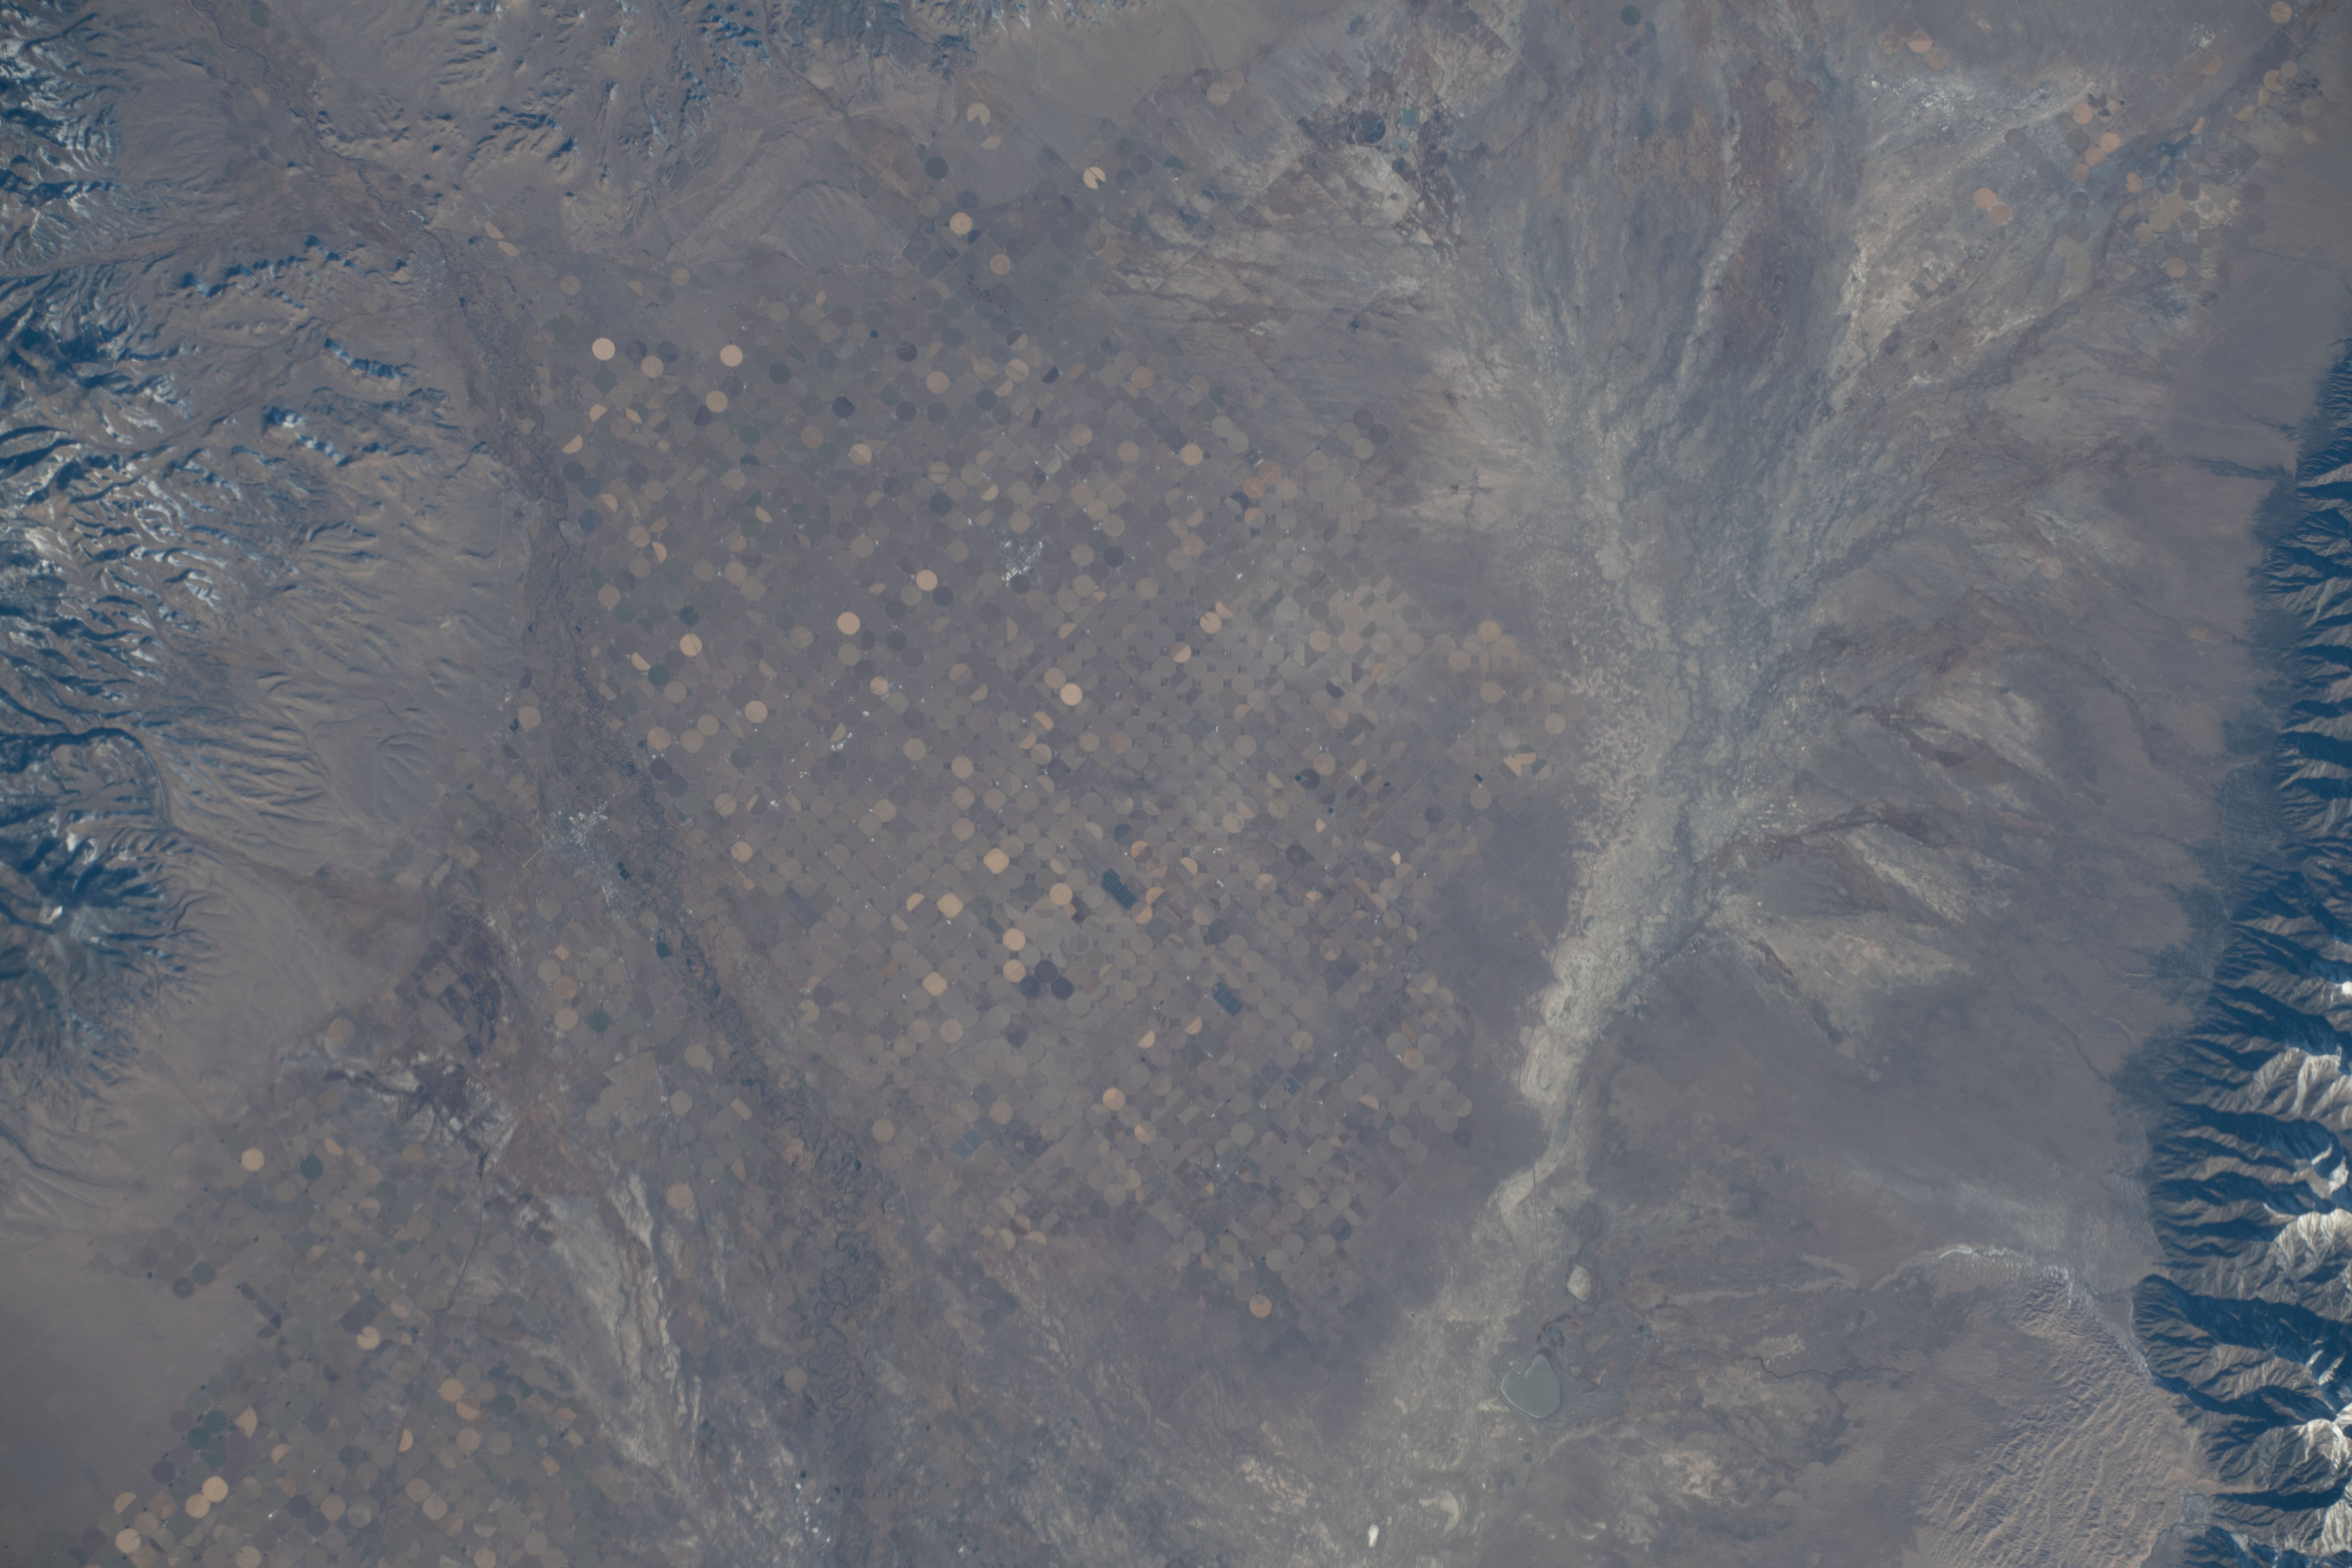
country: USA-COLORADO
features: ALAMOSA, AGRICULTRAL FIELDS
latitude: 37.8
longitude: -106.0
